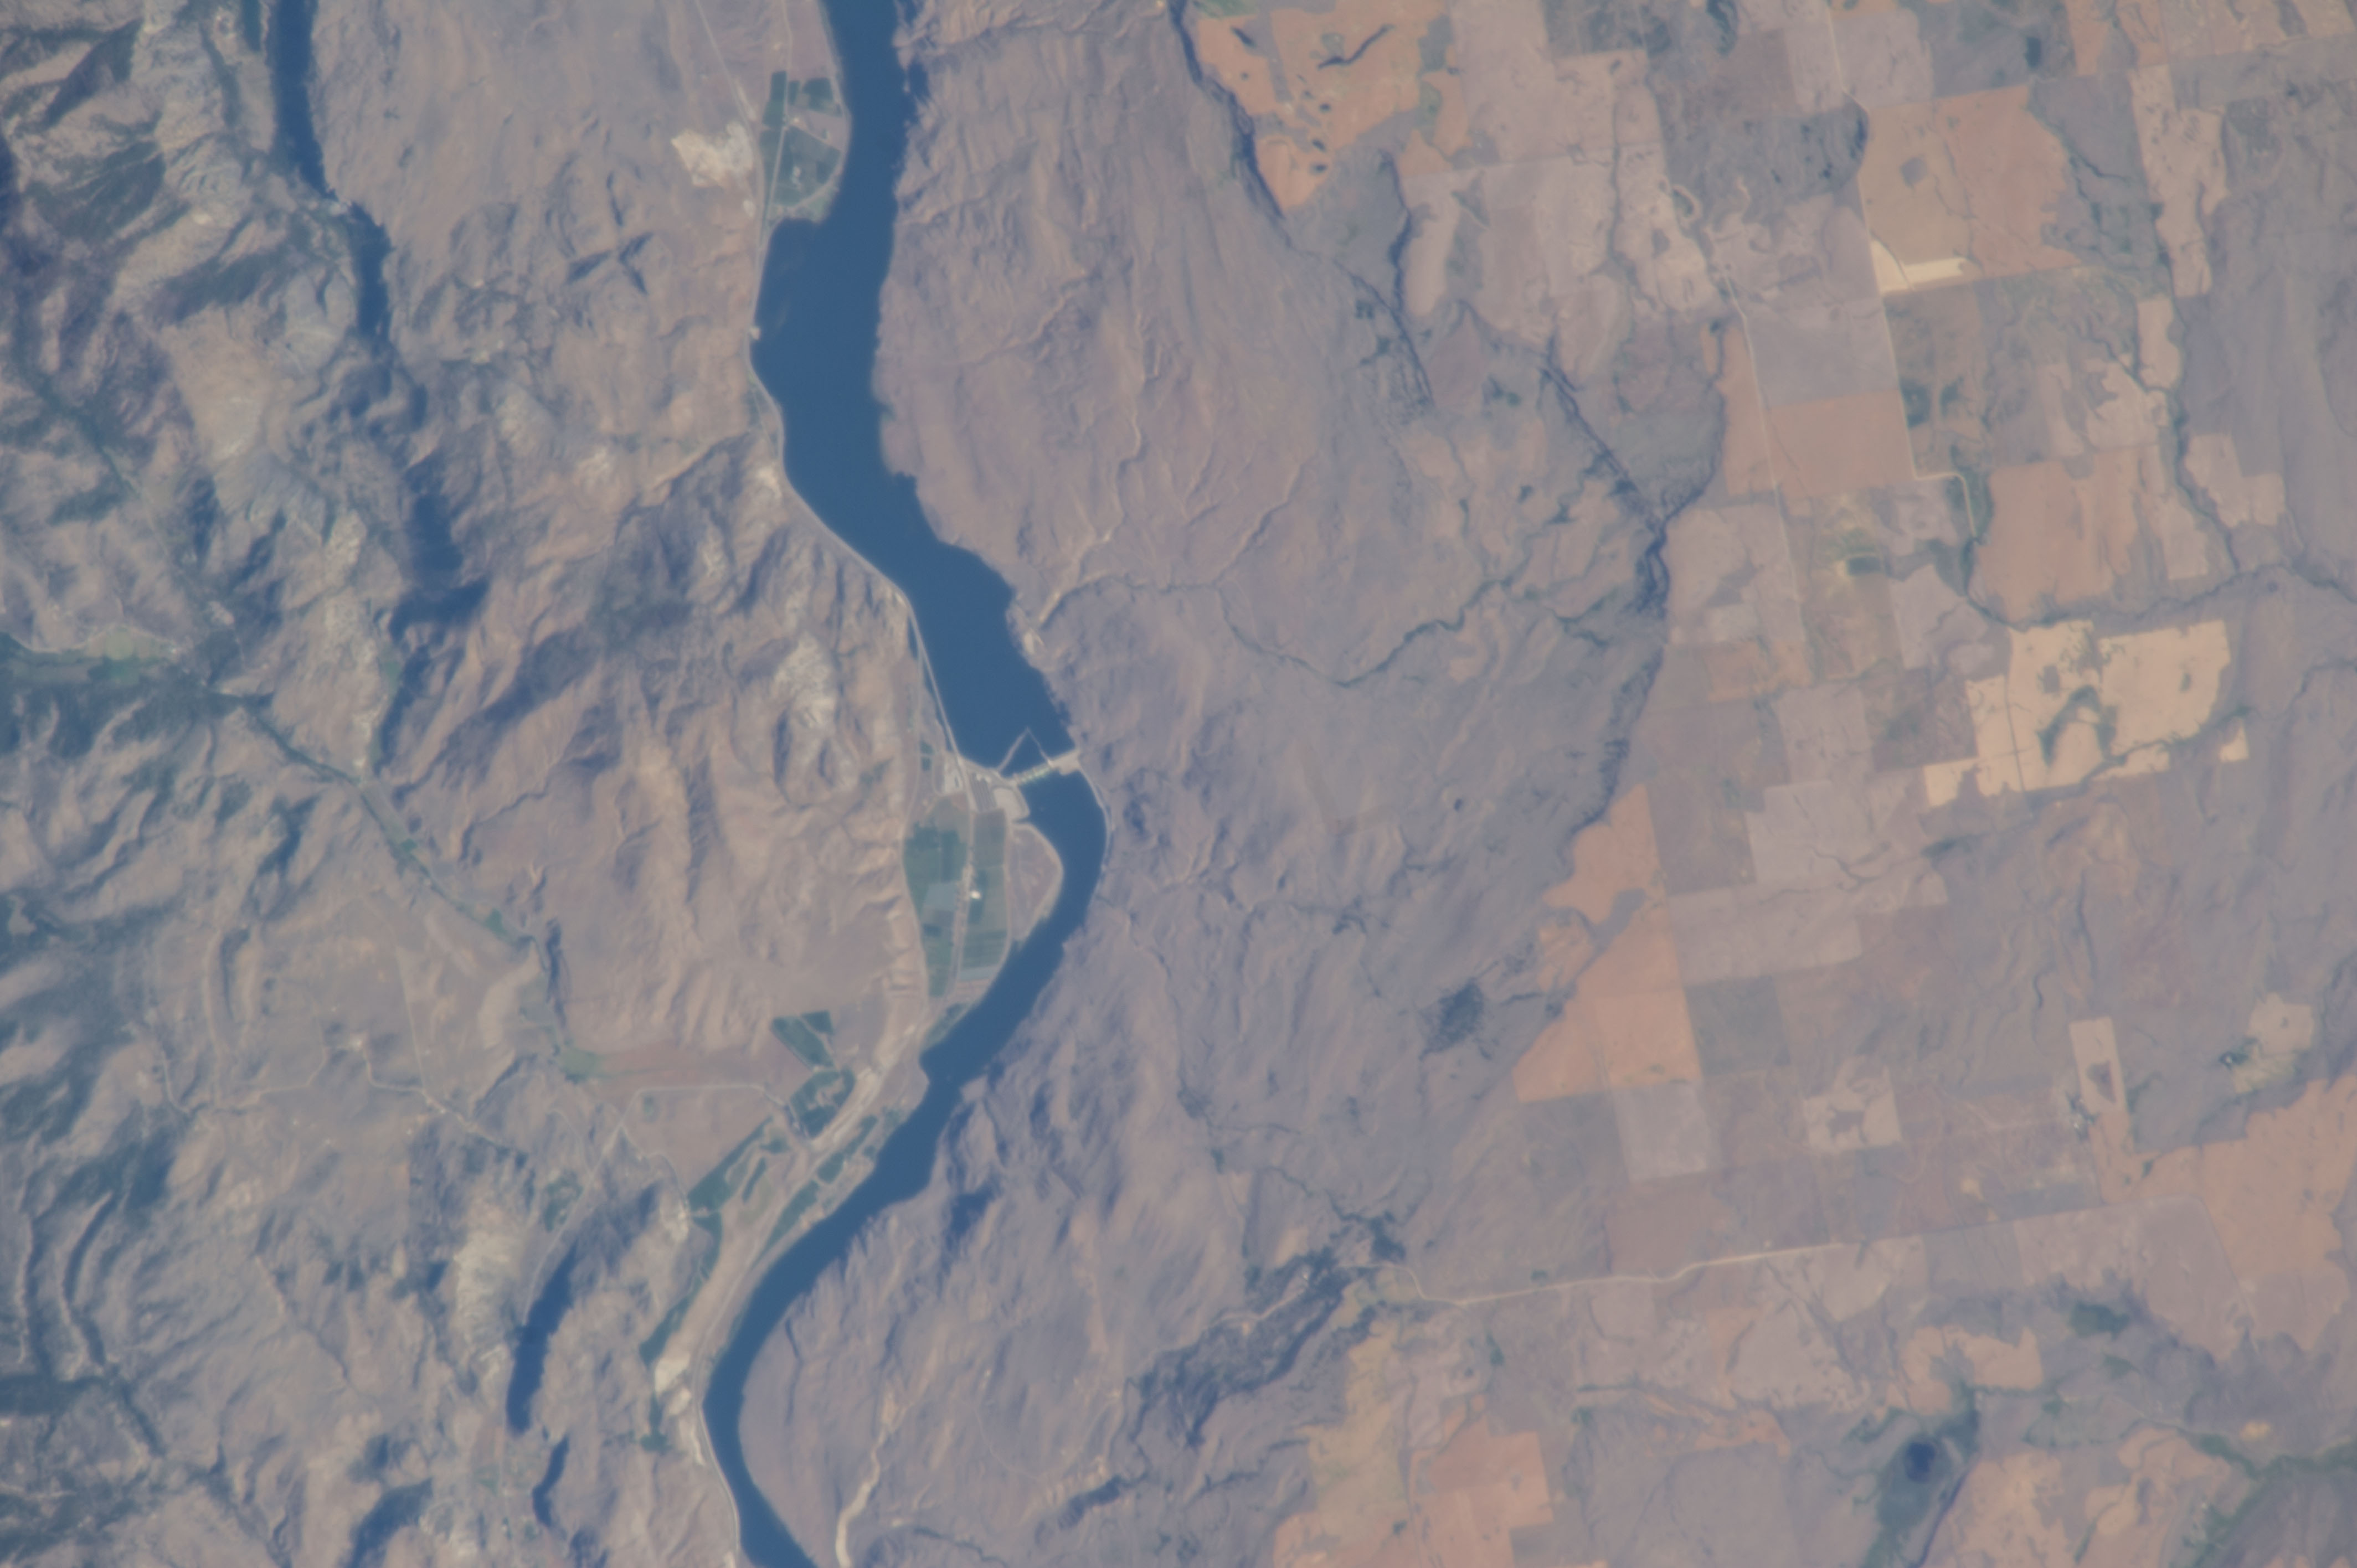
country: USA-WASHINGTON
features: R.
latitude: 47.9
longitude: -119.8
